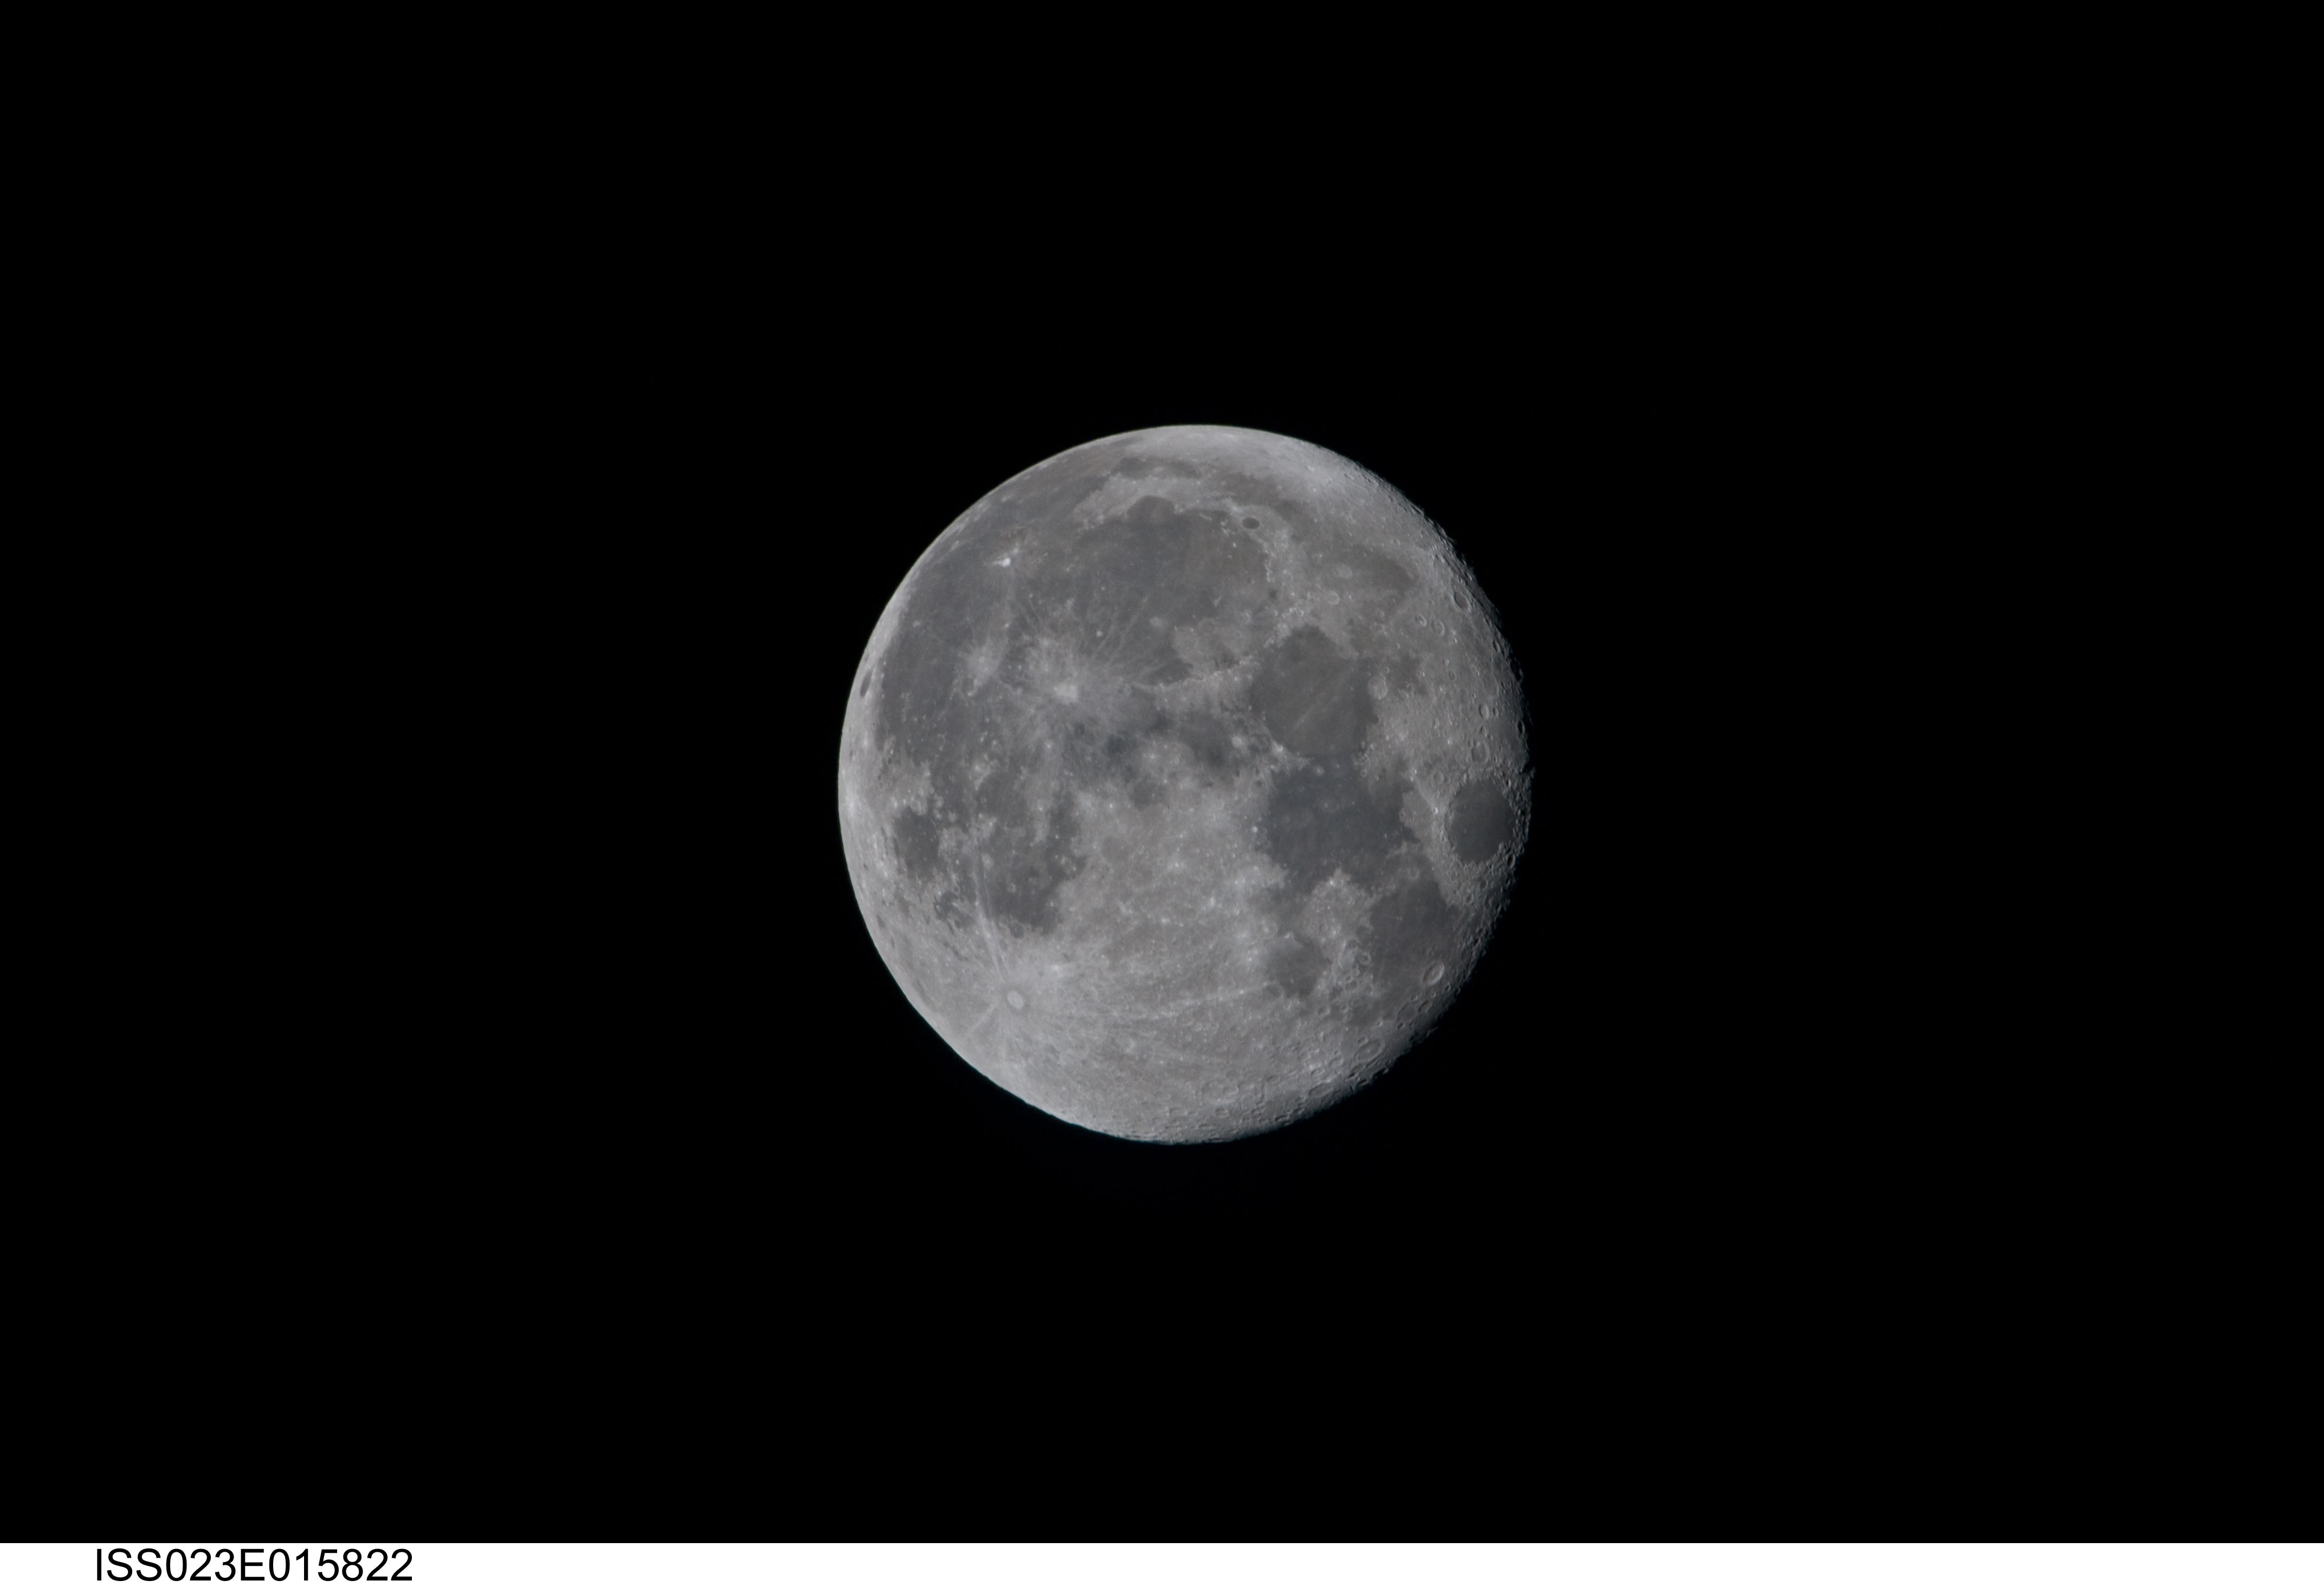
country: ATLANTIC OCEAN
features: PAN-GIBBOUS MOON WANING
